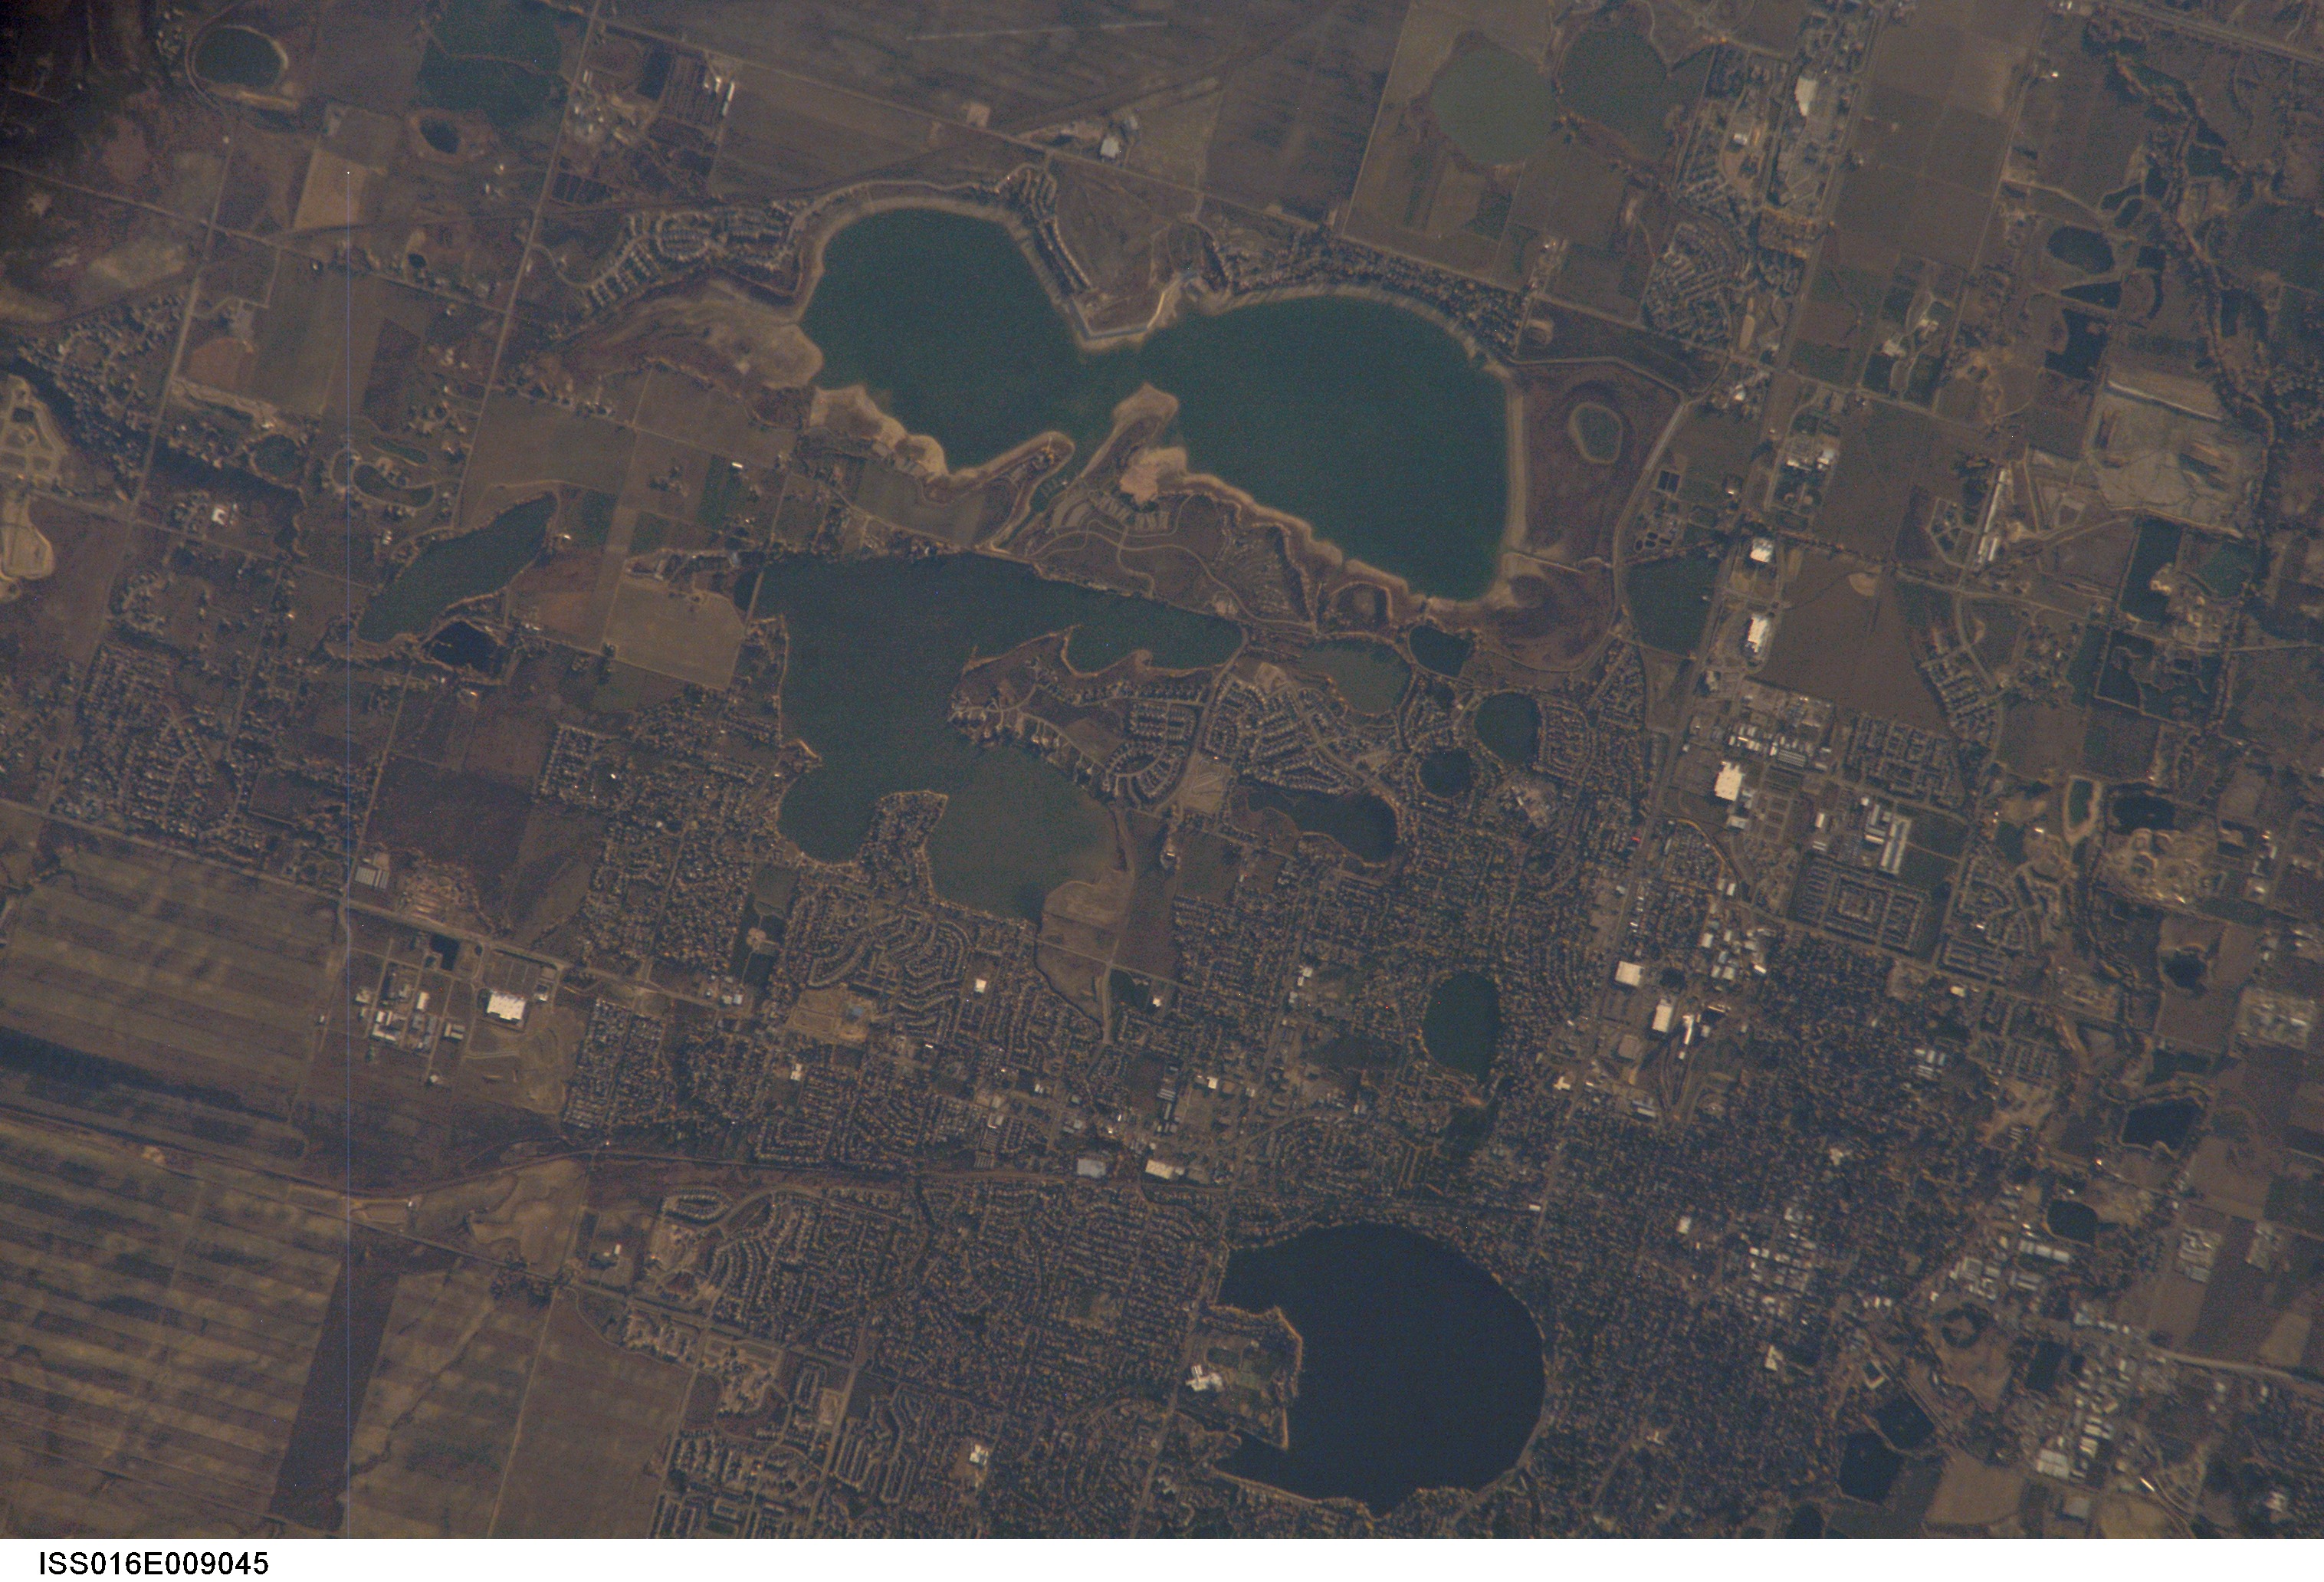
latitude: 40.4
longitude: -105.1
